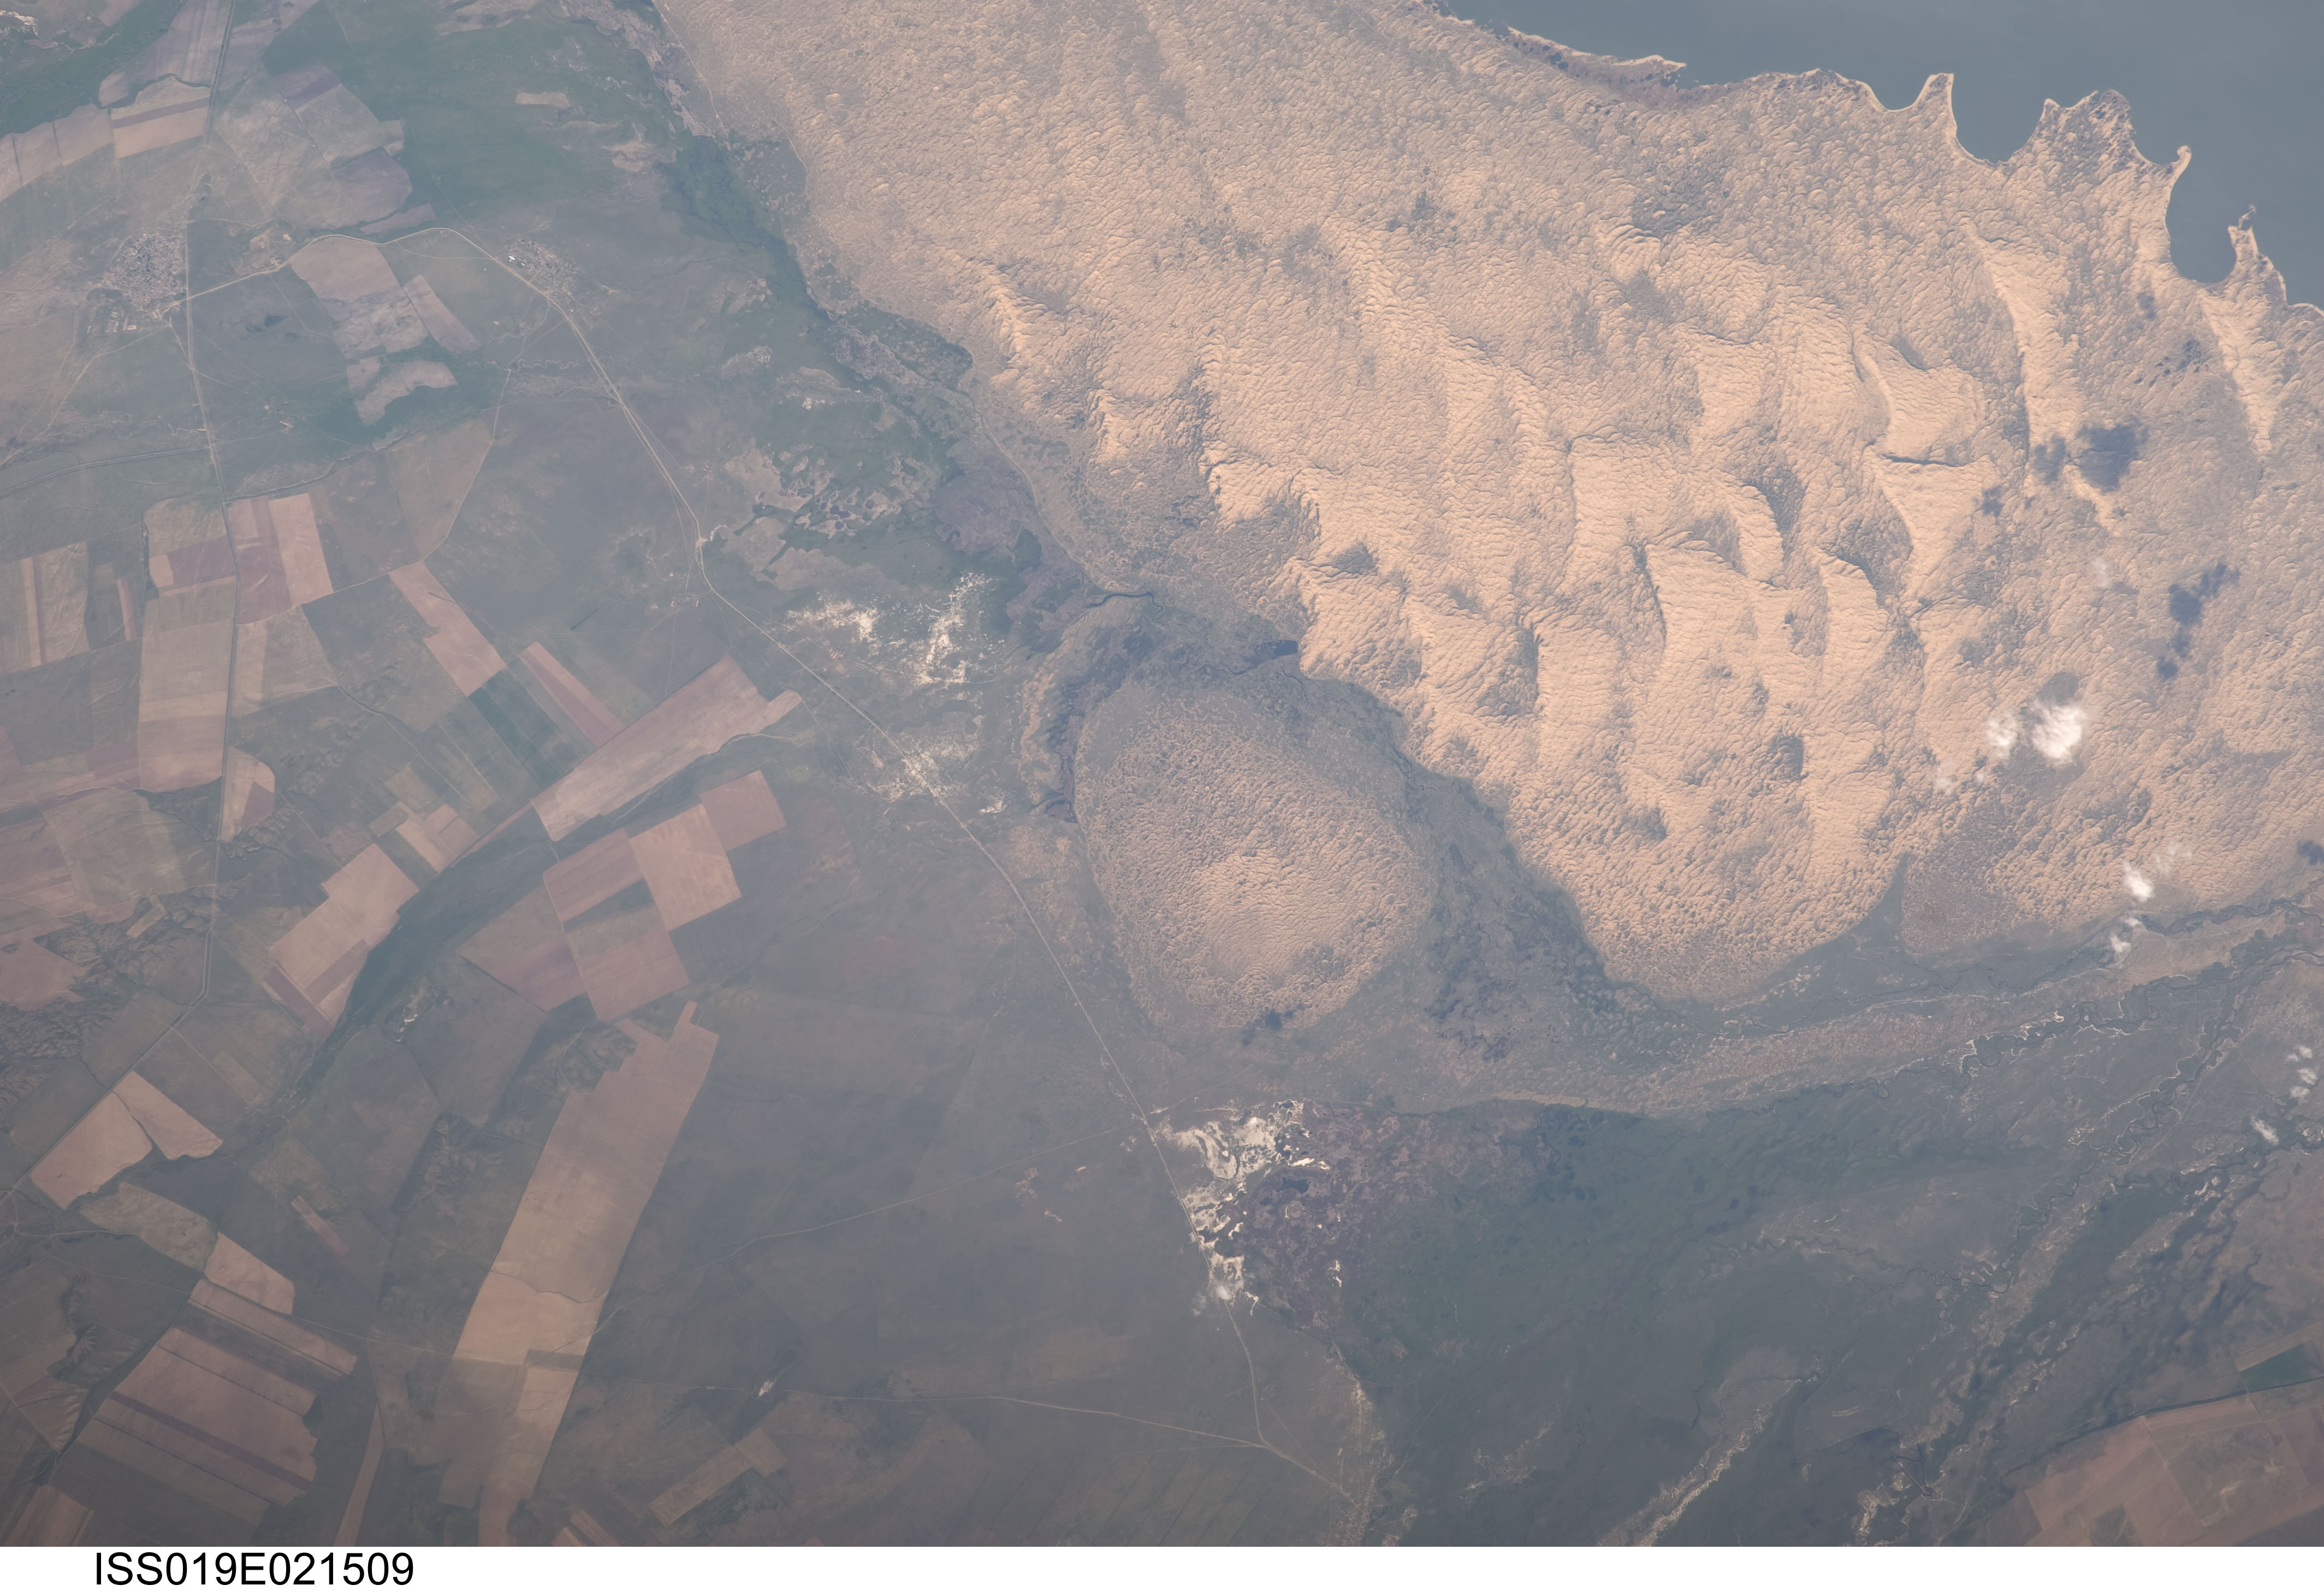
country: KAZAKHSTAN
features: DUNES, AGRICULTURE, LAKE ZAYSAN
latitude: 48.7
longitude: 83.2
